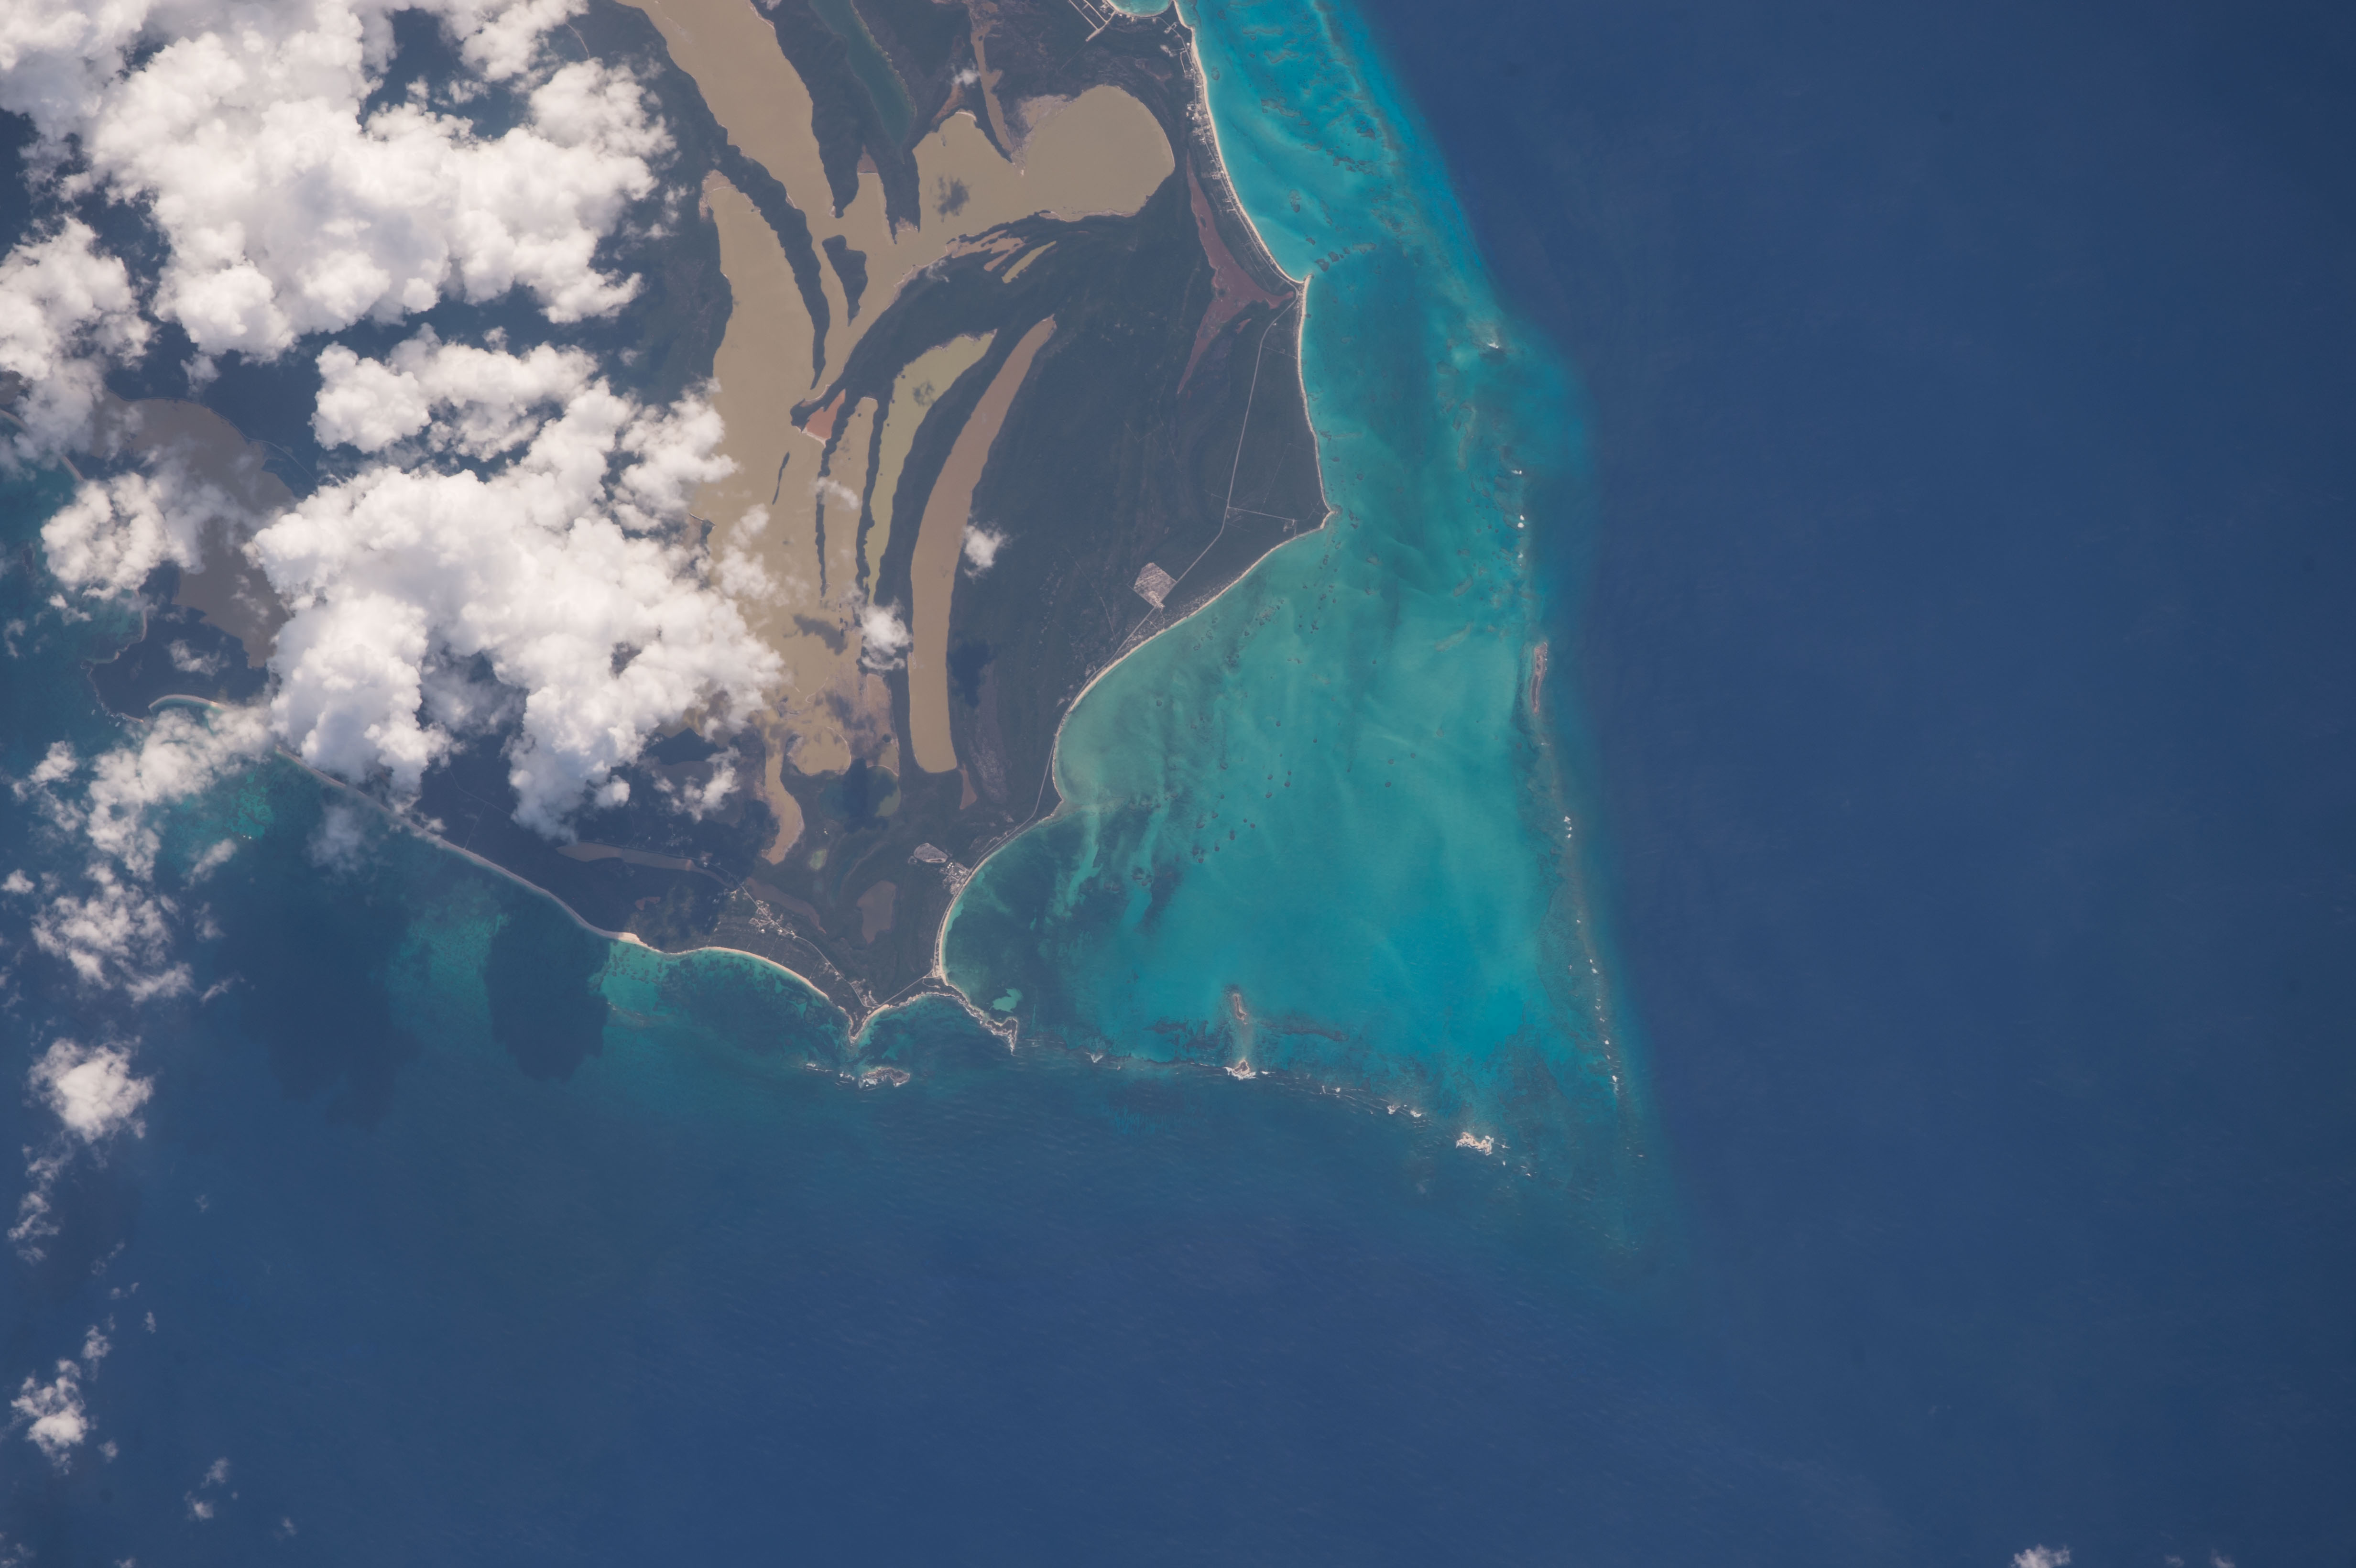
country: BAHAMAS
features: SAN SALVADOR I., REEFS, LAGOONS, ROADS, BUILDINGS
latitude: 24.1
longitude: -74.5
